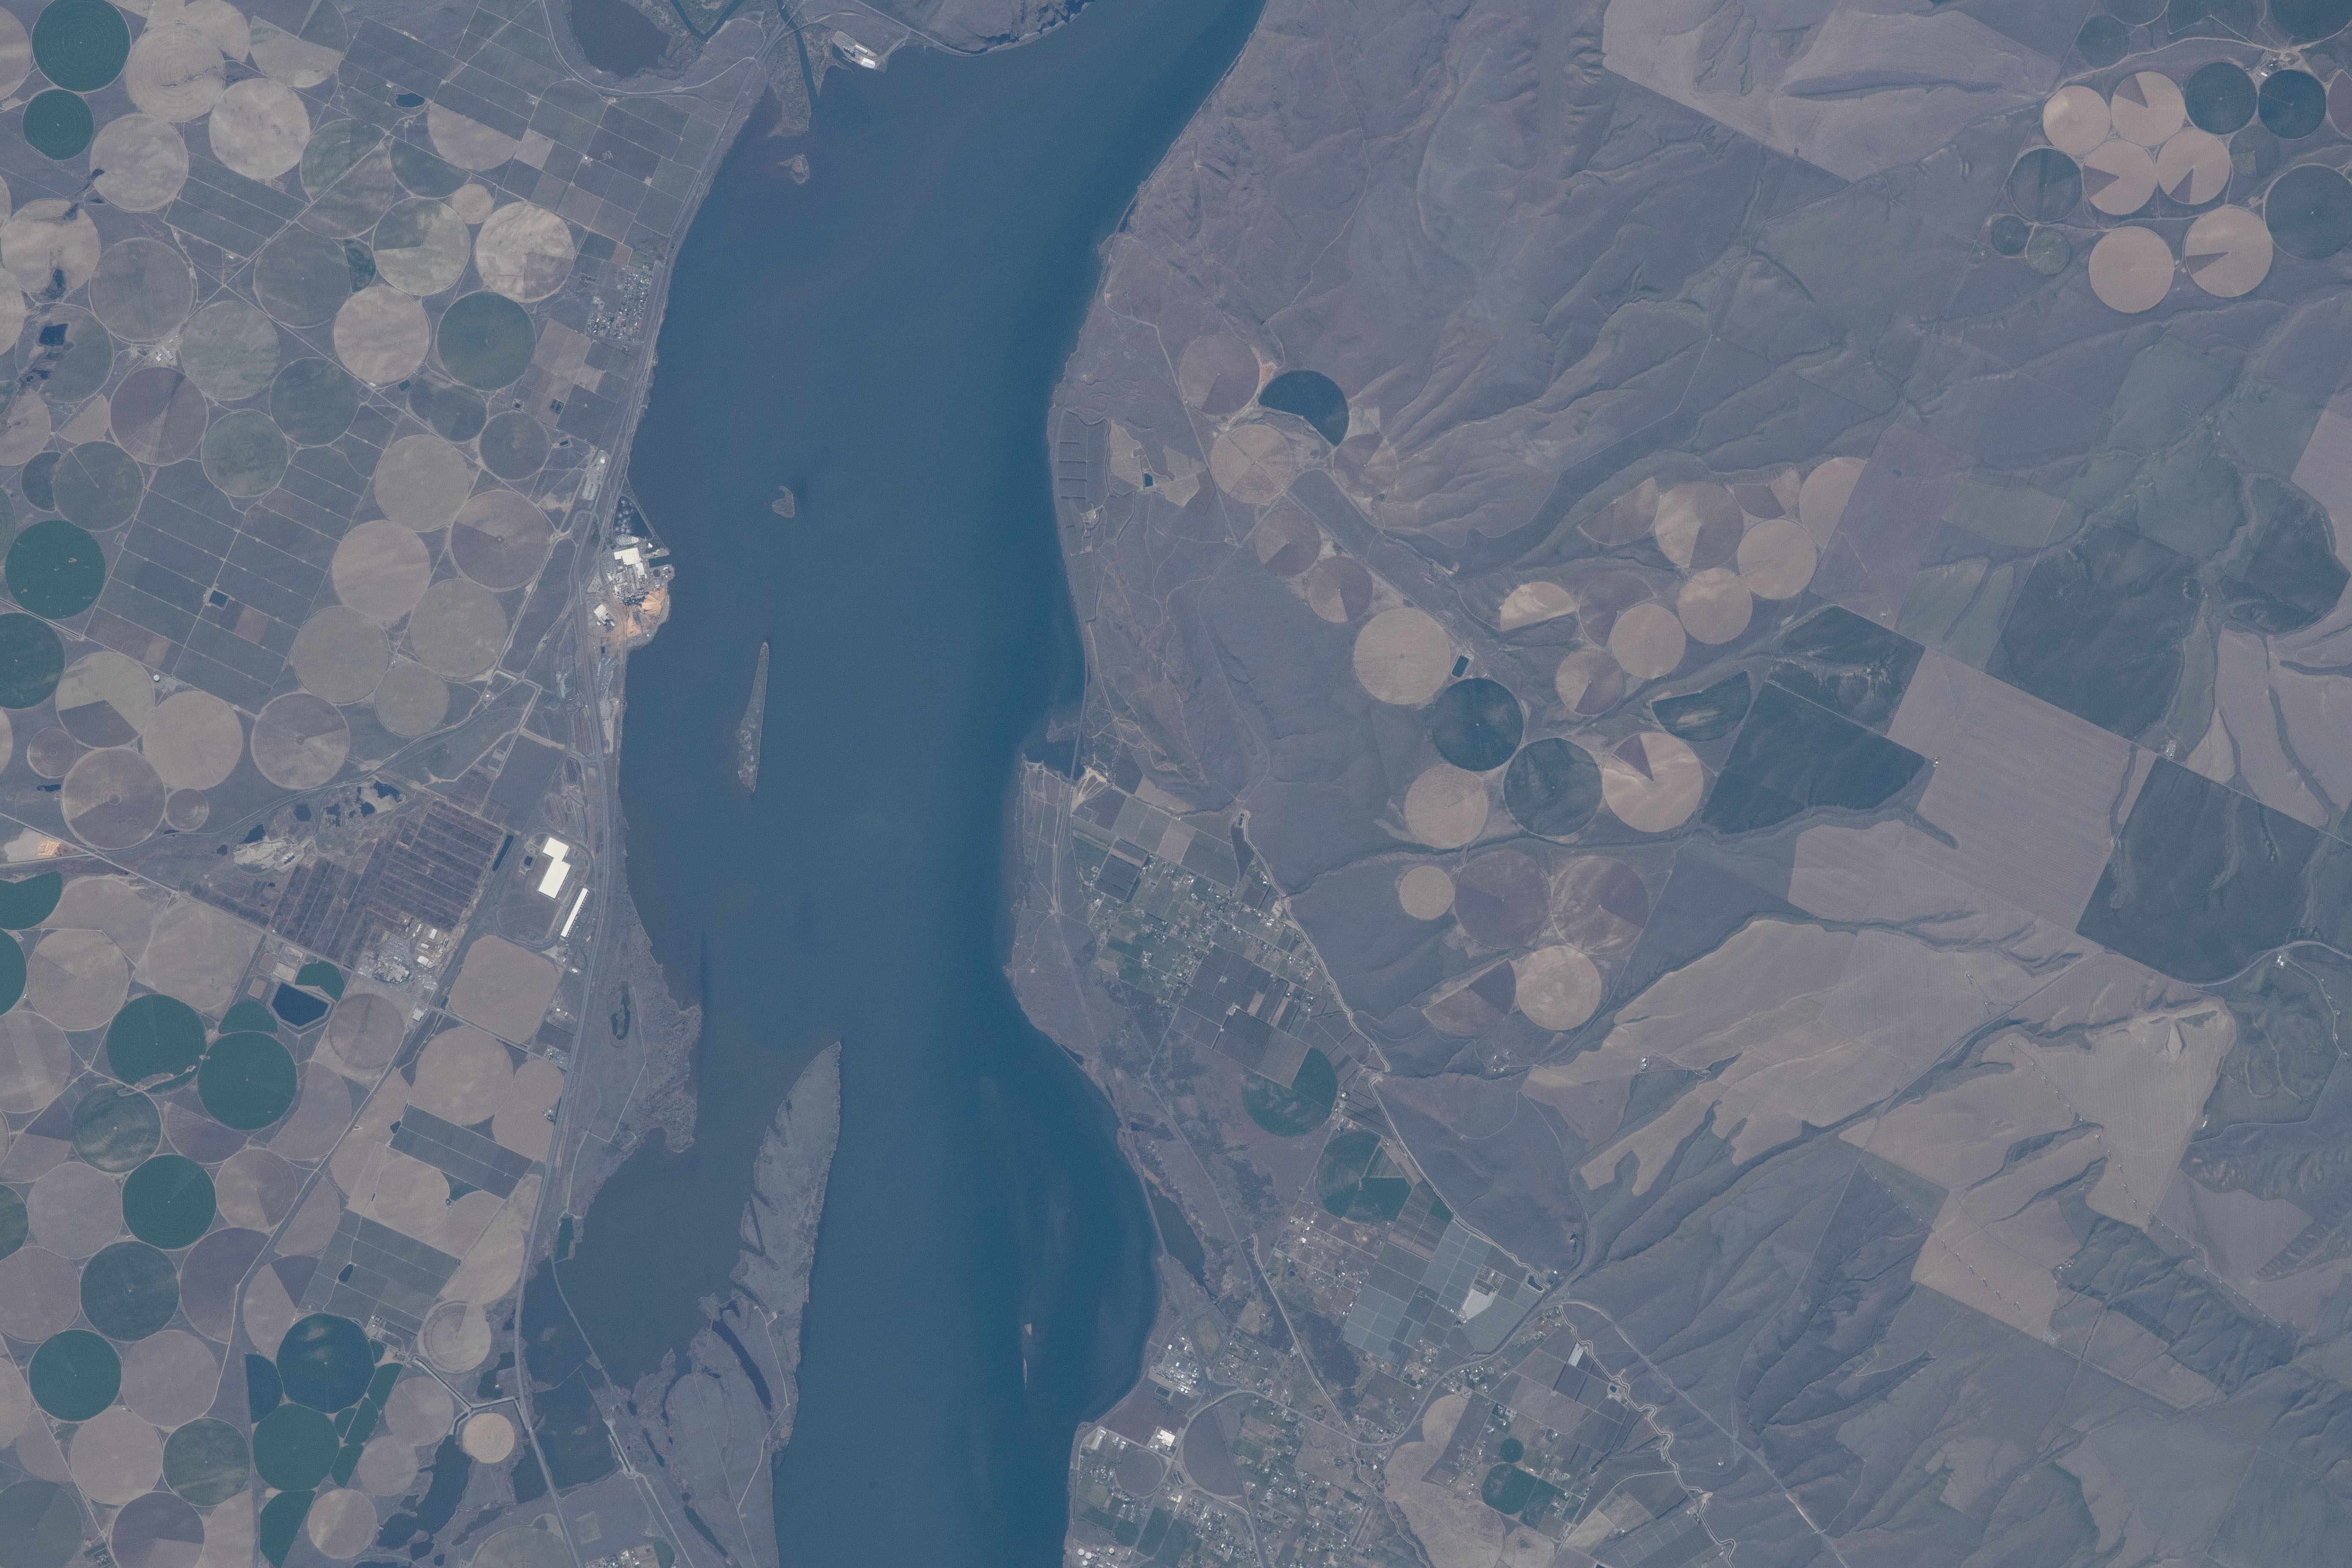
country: USA-WASHINGTON
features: COLUMBIA RIVER, AGRICUTURE
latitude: 46.1
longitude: -119.0
